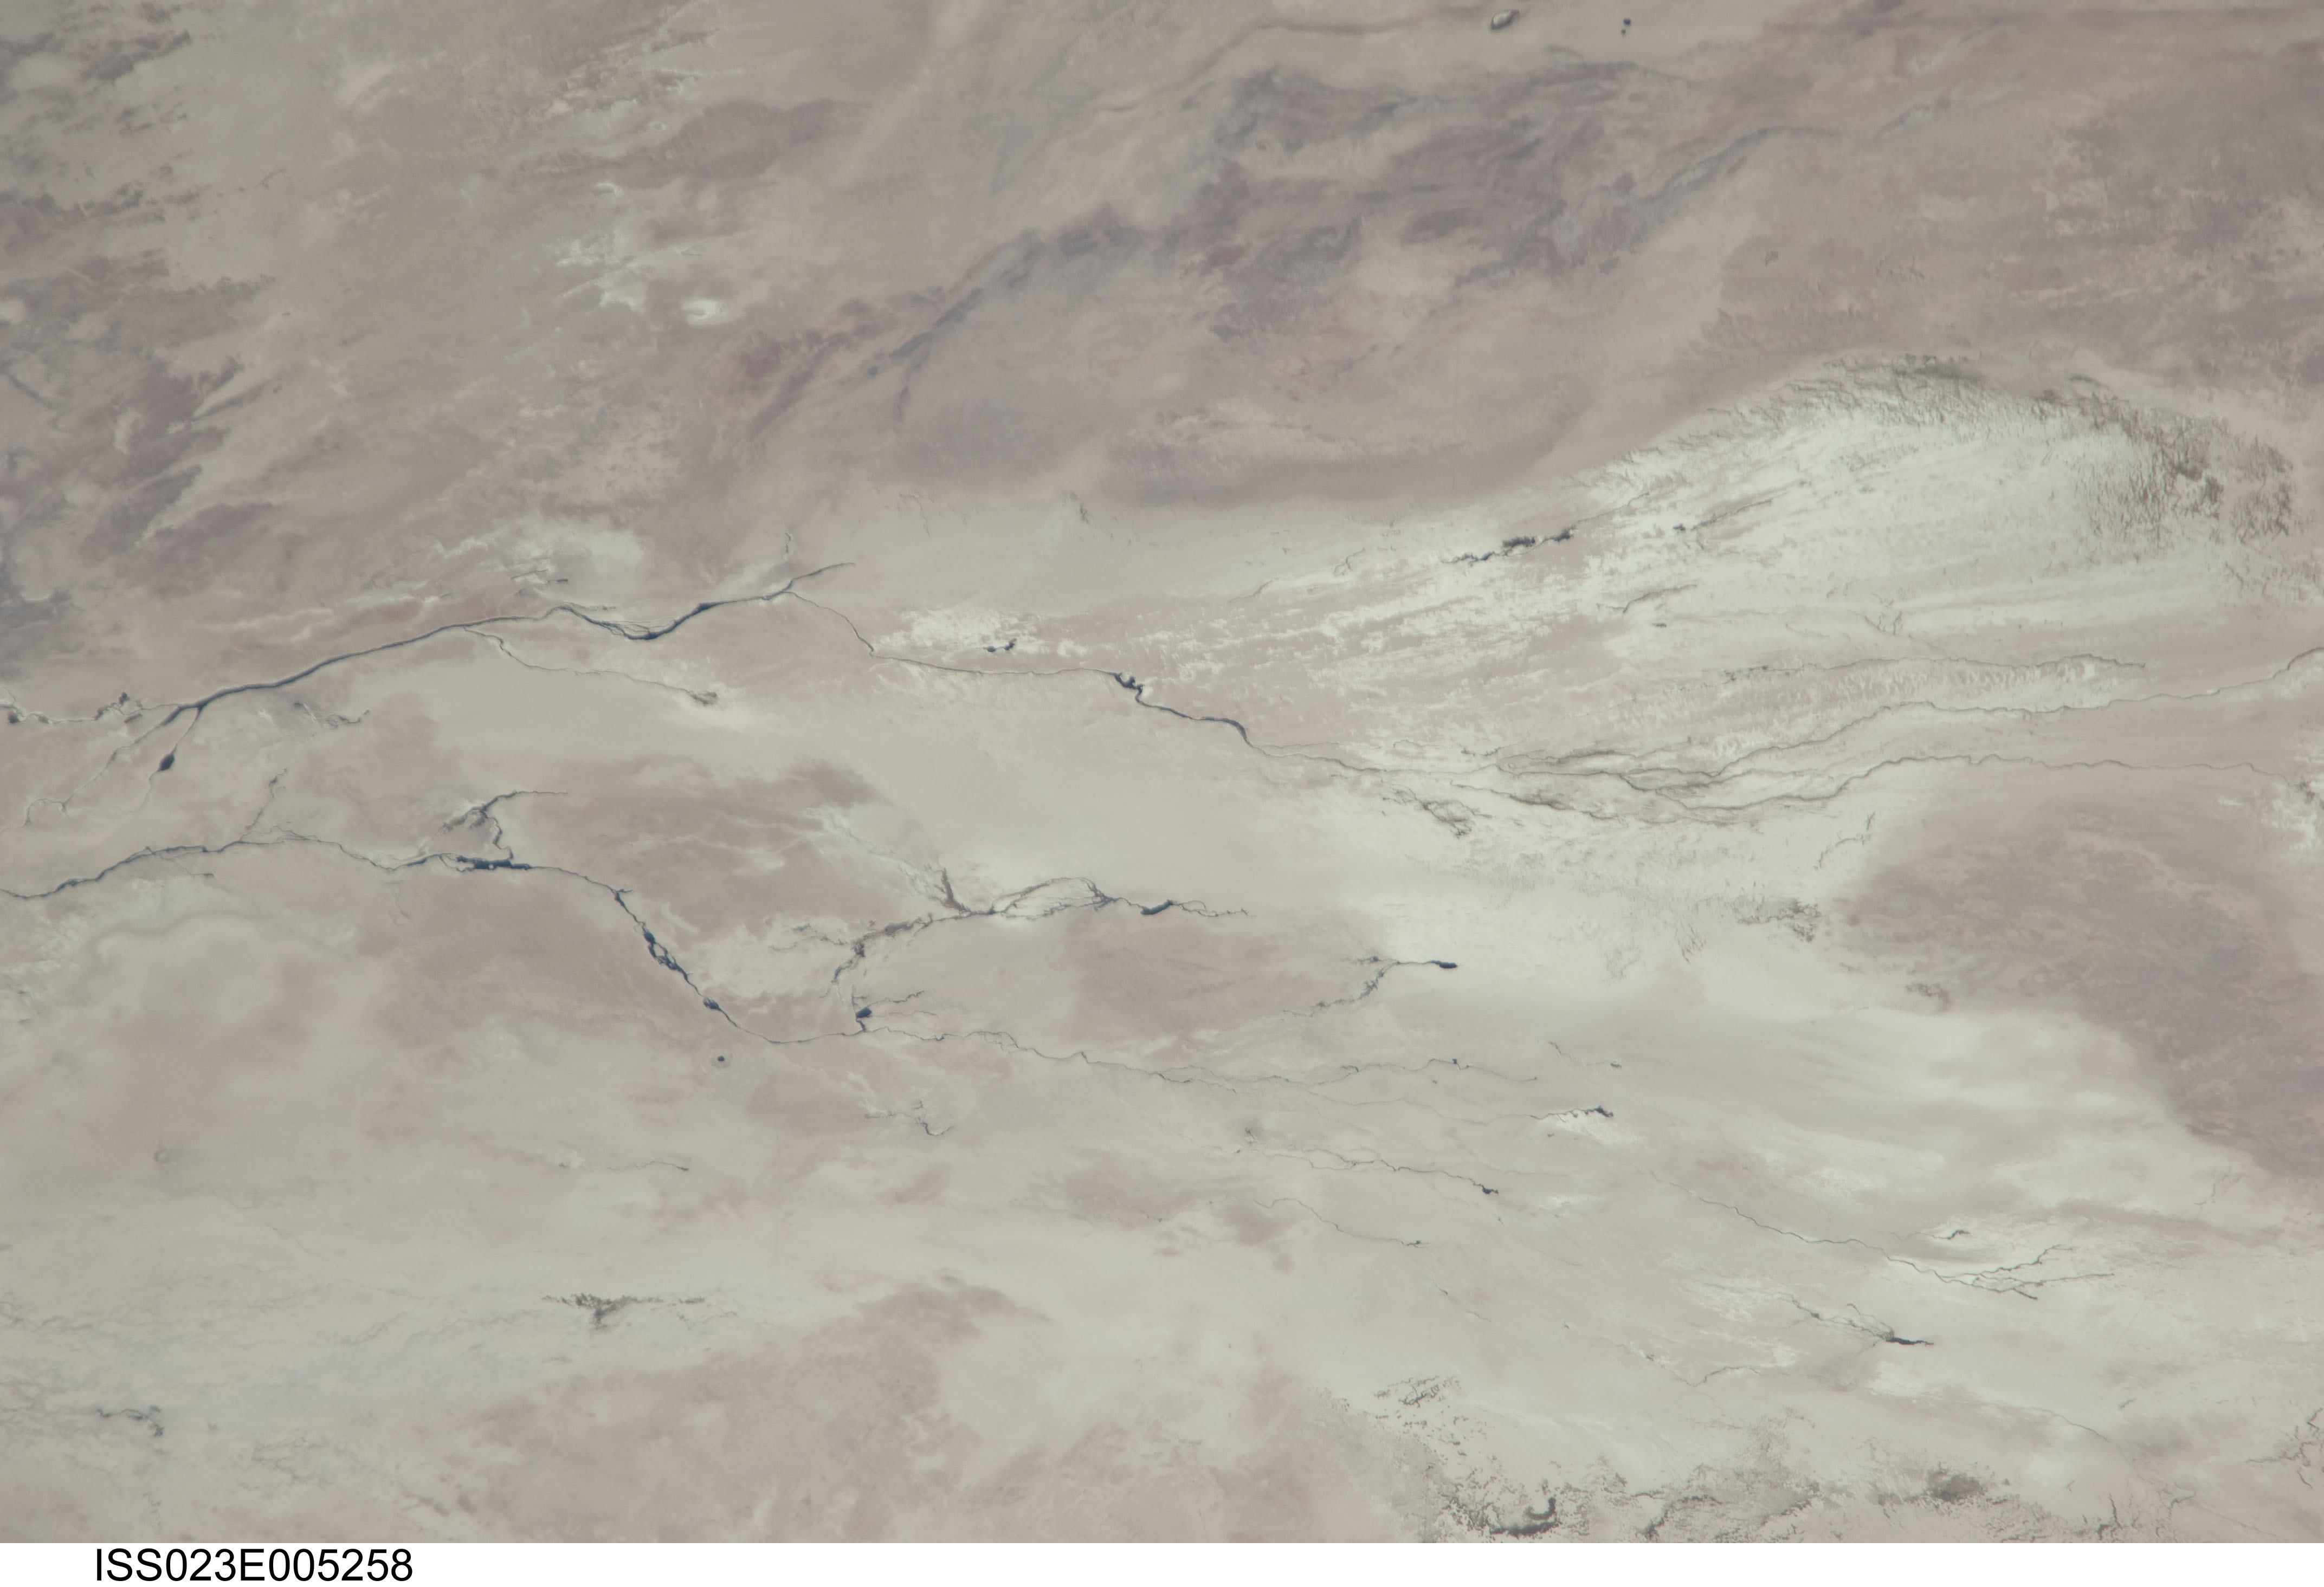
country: CHILE
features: SALAR OF ATACAMA, DRAINAGE
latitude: -23.2
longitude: -68.2
